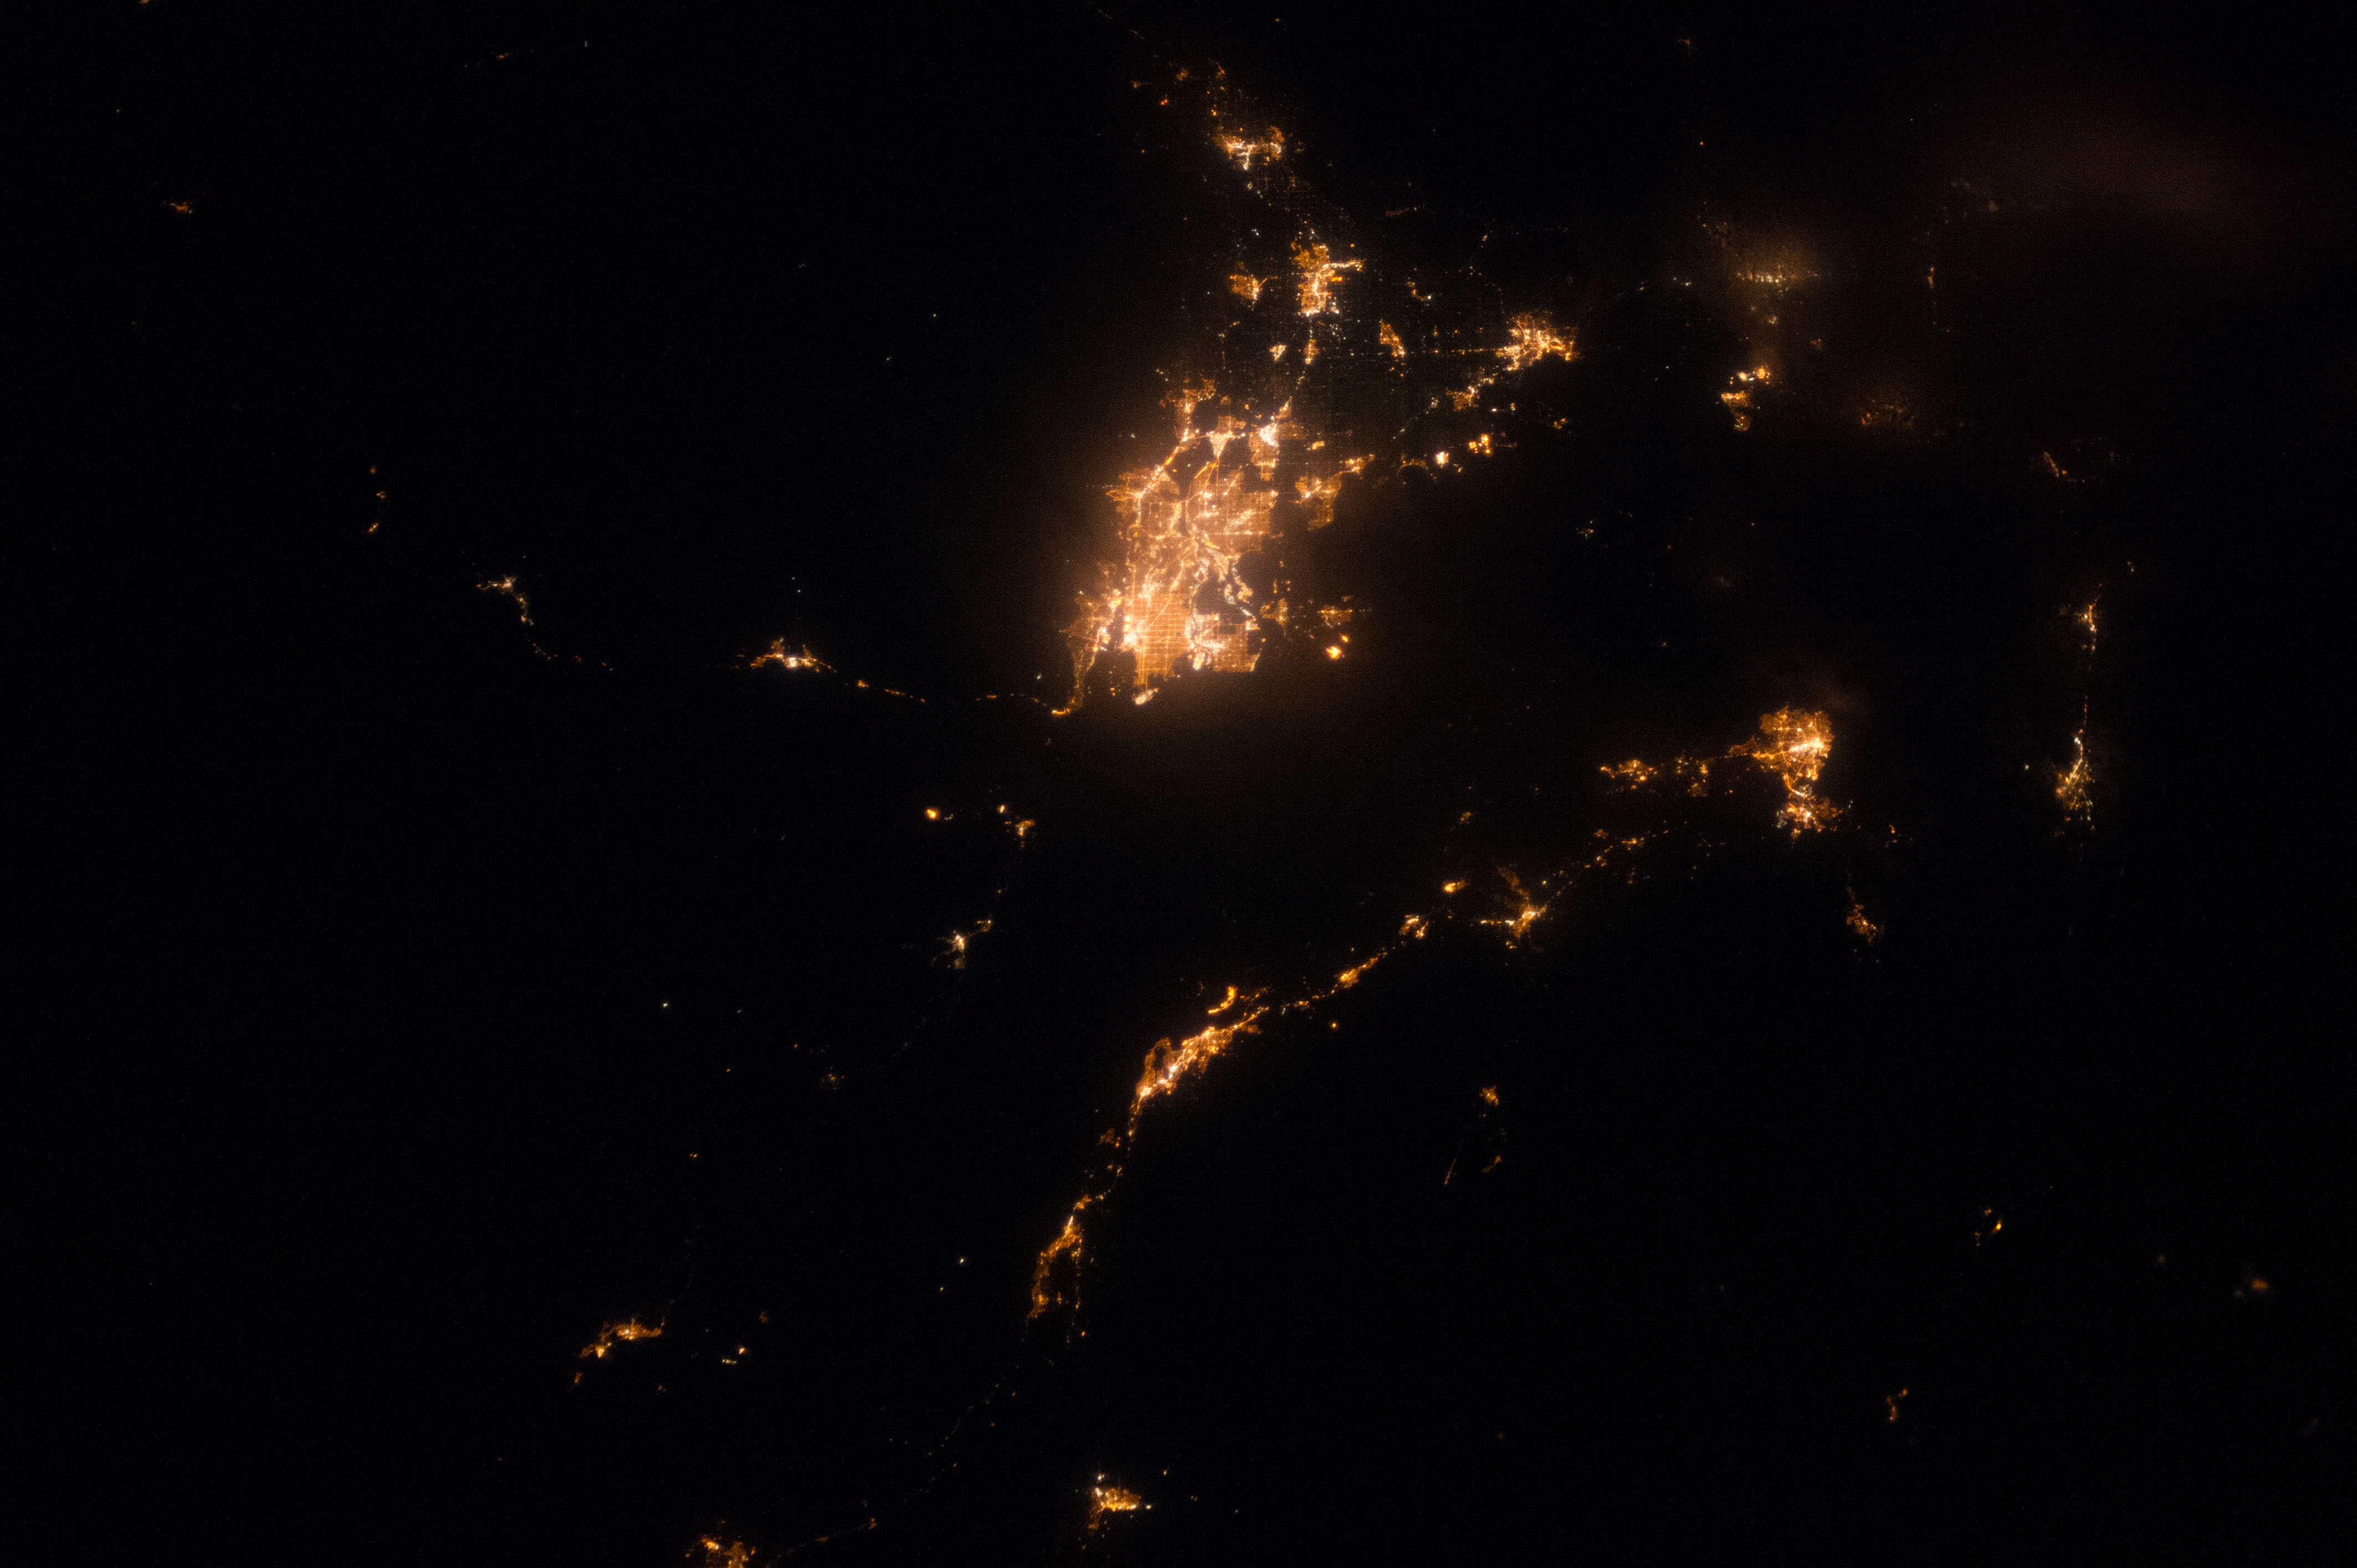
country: CANADA-BC
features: CY.
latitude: 49.0
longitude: -123.5
